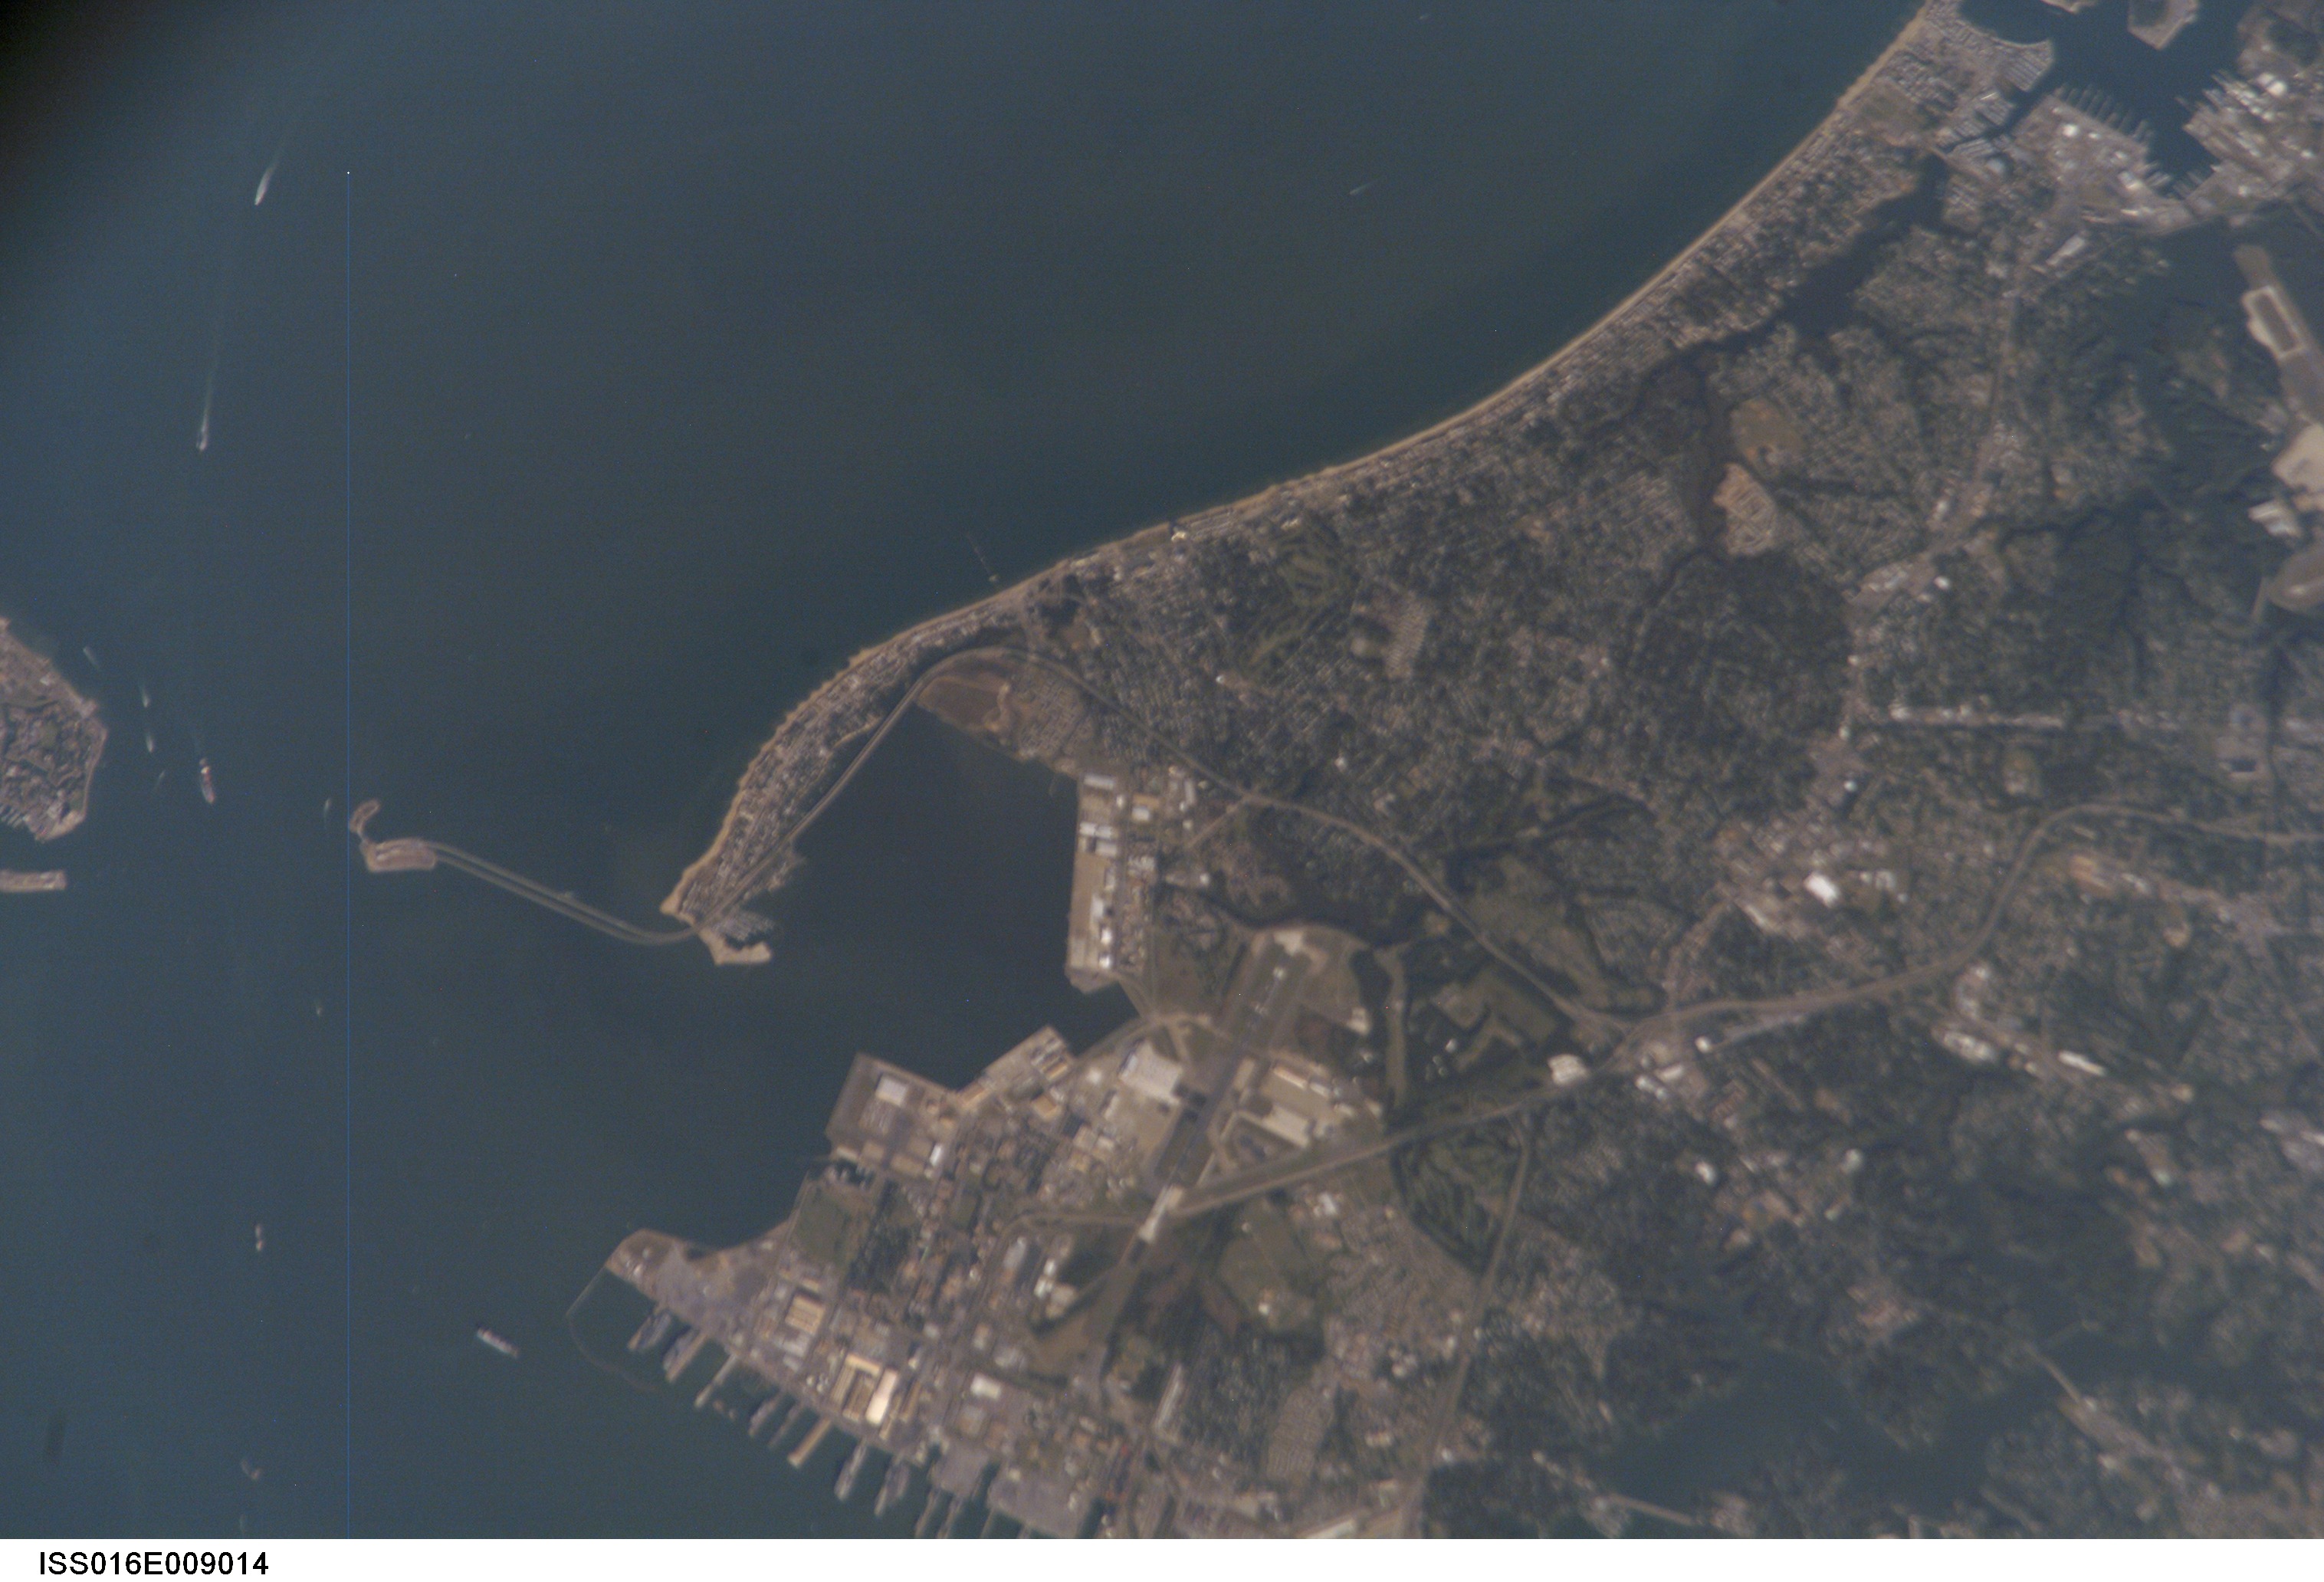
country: USA-VIRGINIA
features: NORFOLK, NAVAL BASE
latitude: 36.9
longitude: -76.3
